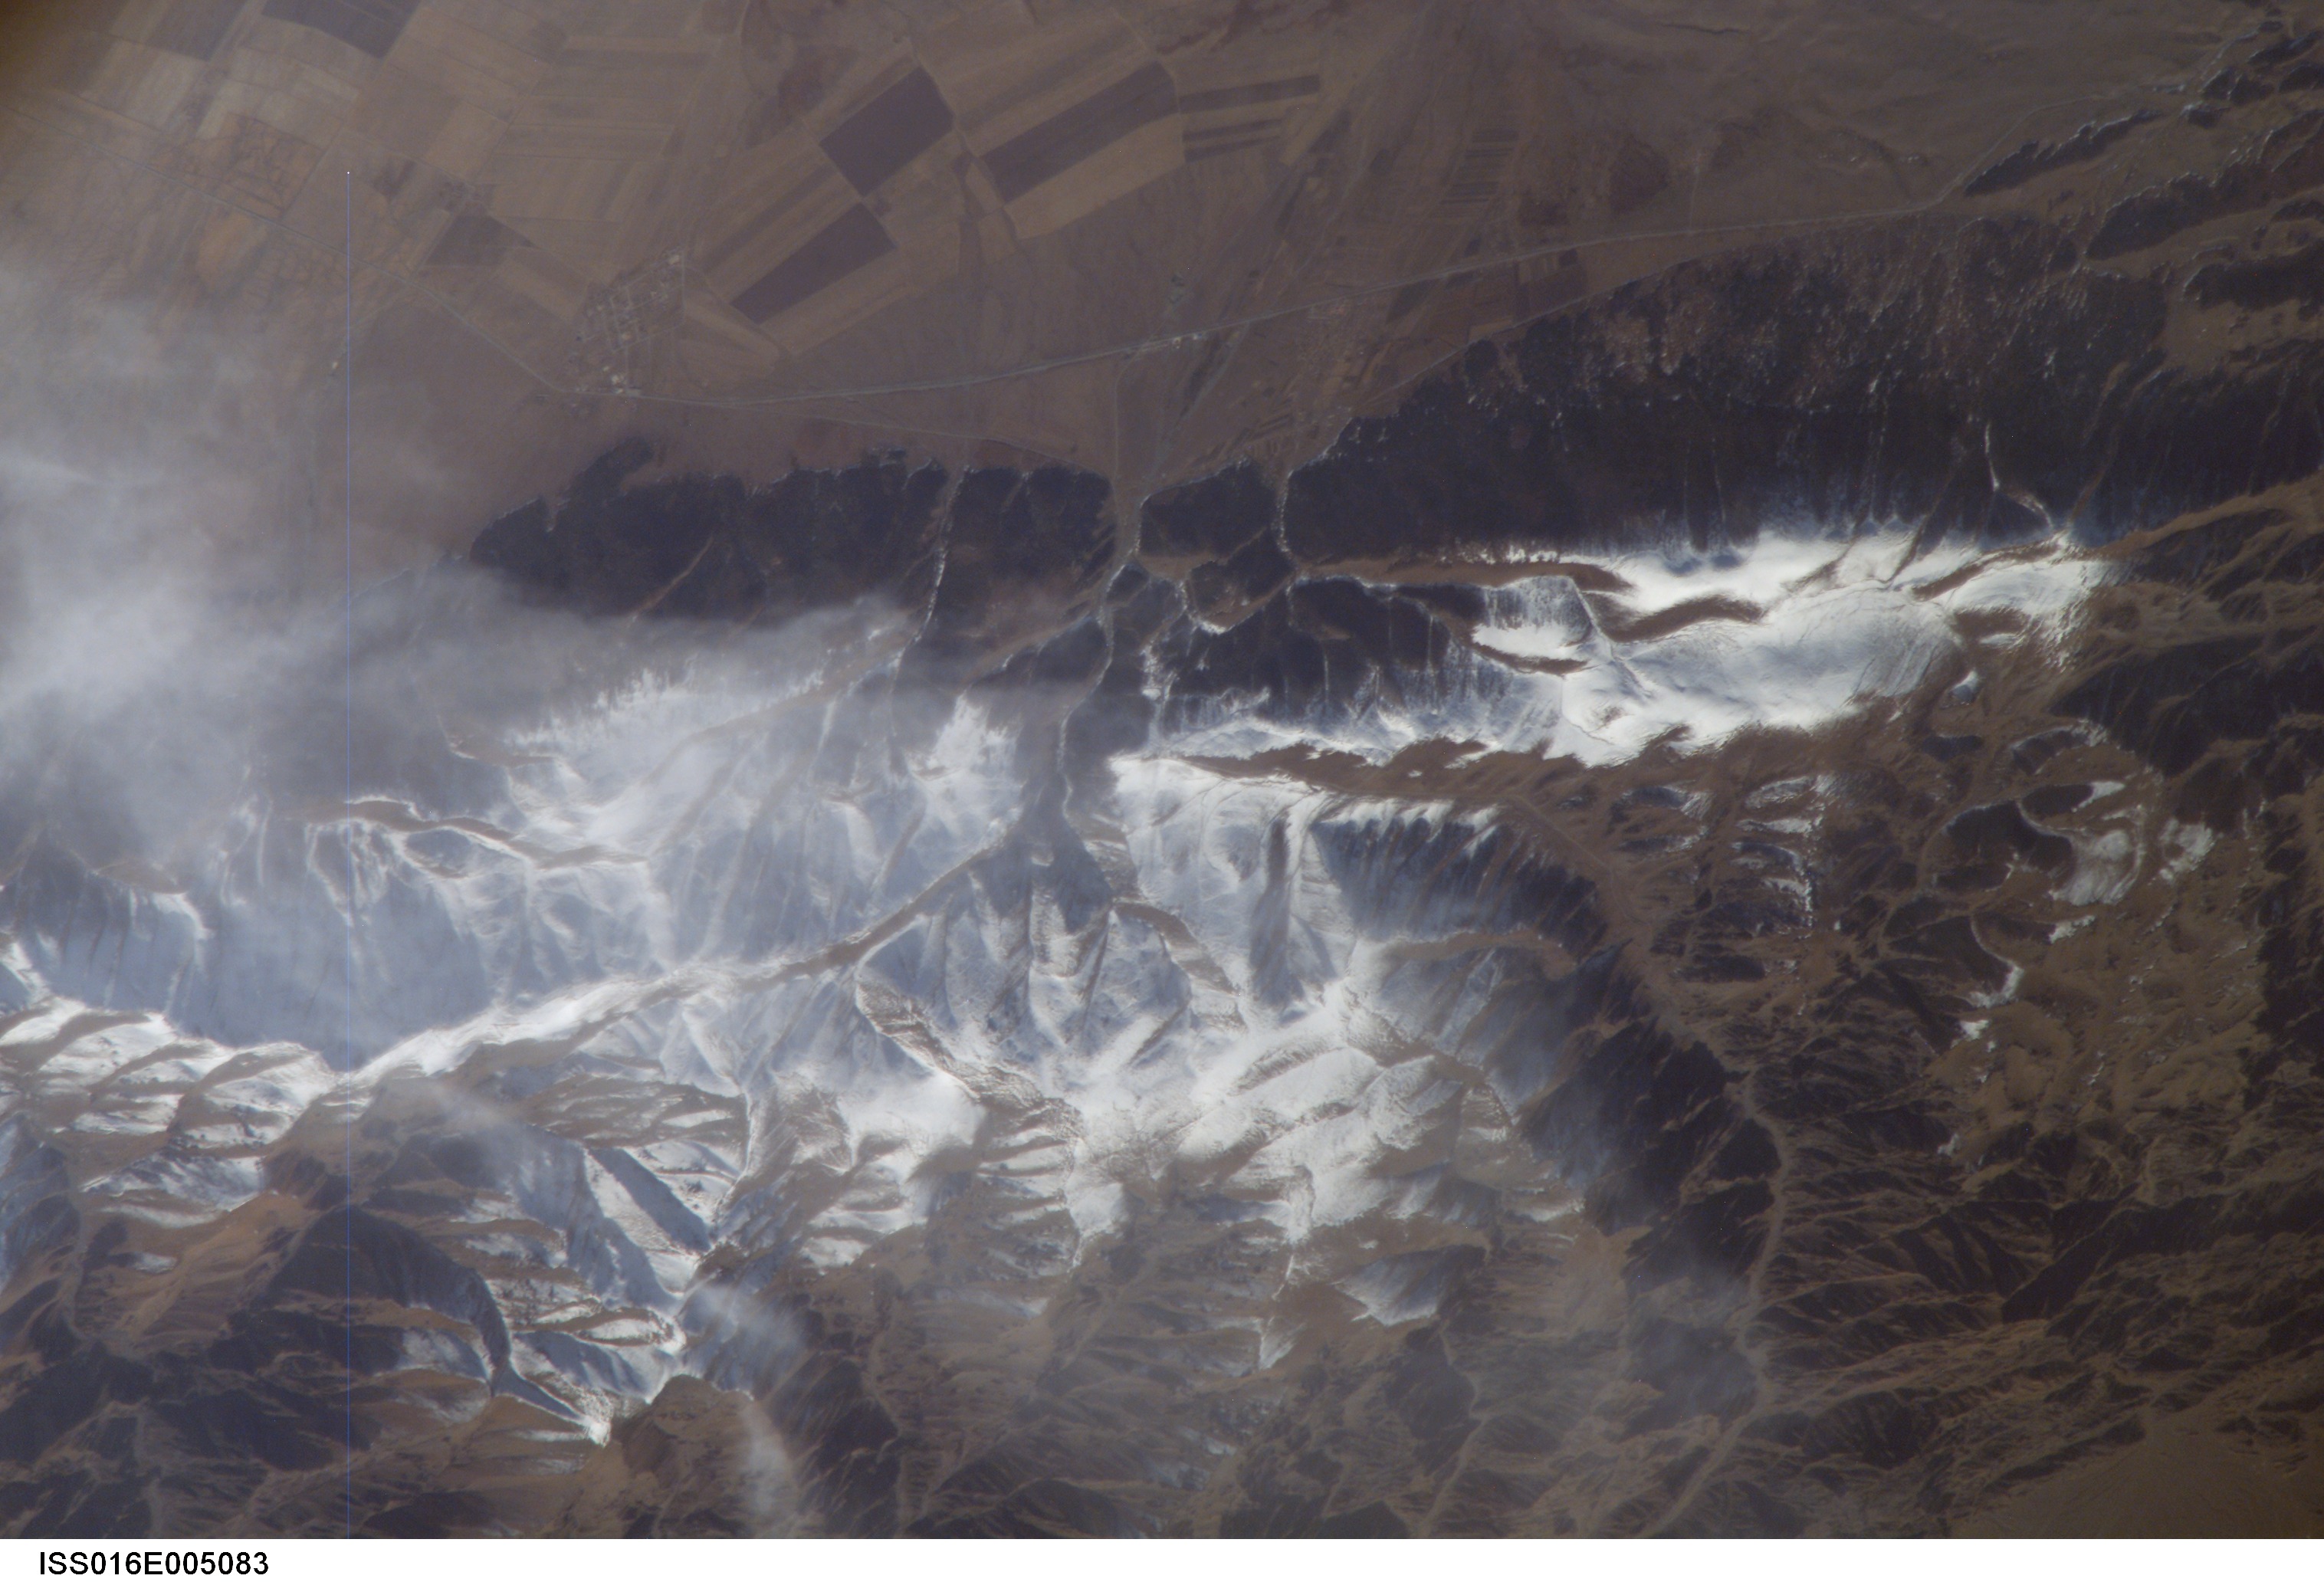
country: CHINA
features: BOGDA SHAN RANGE, KOUMENZI
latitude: 43.3
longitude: 93.7
